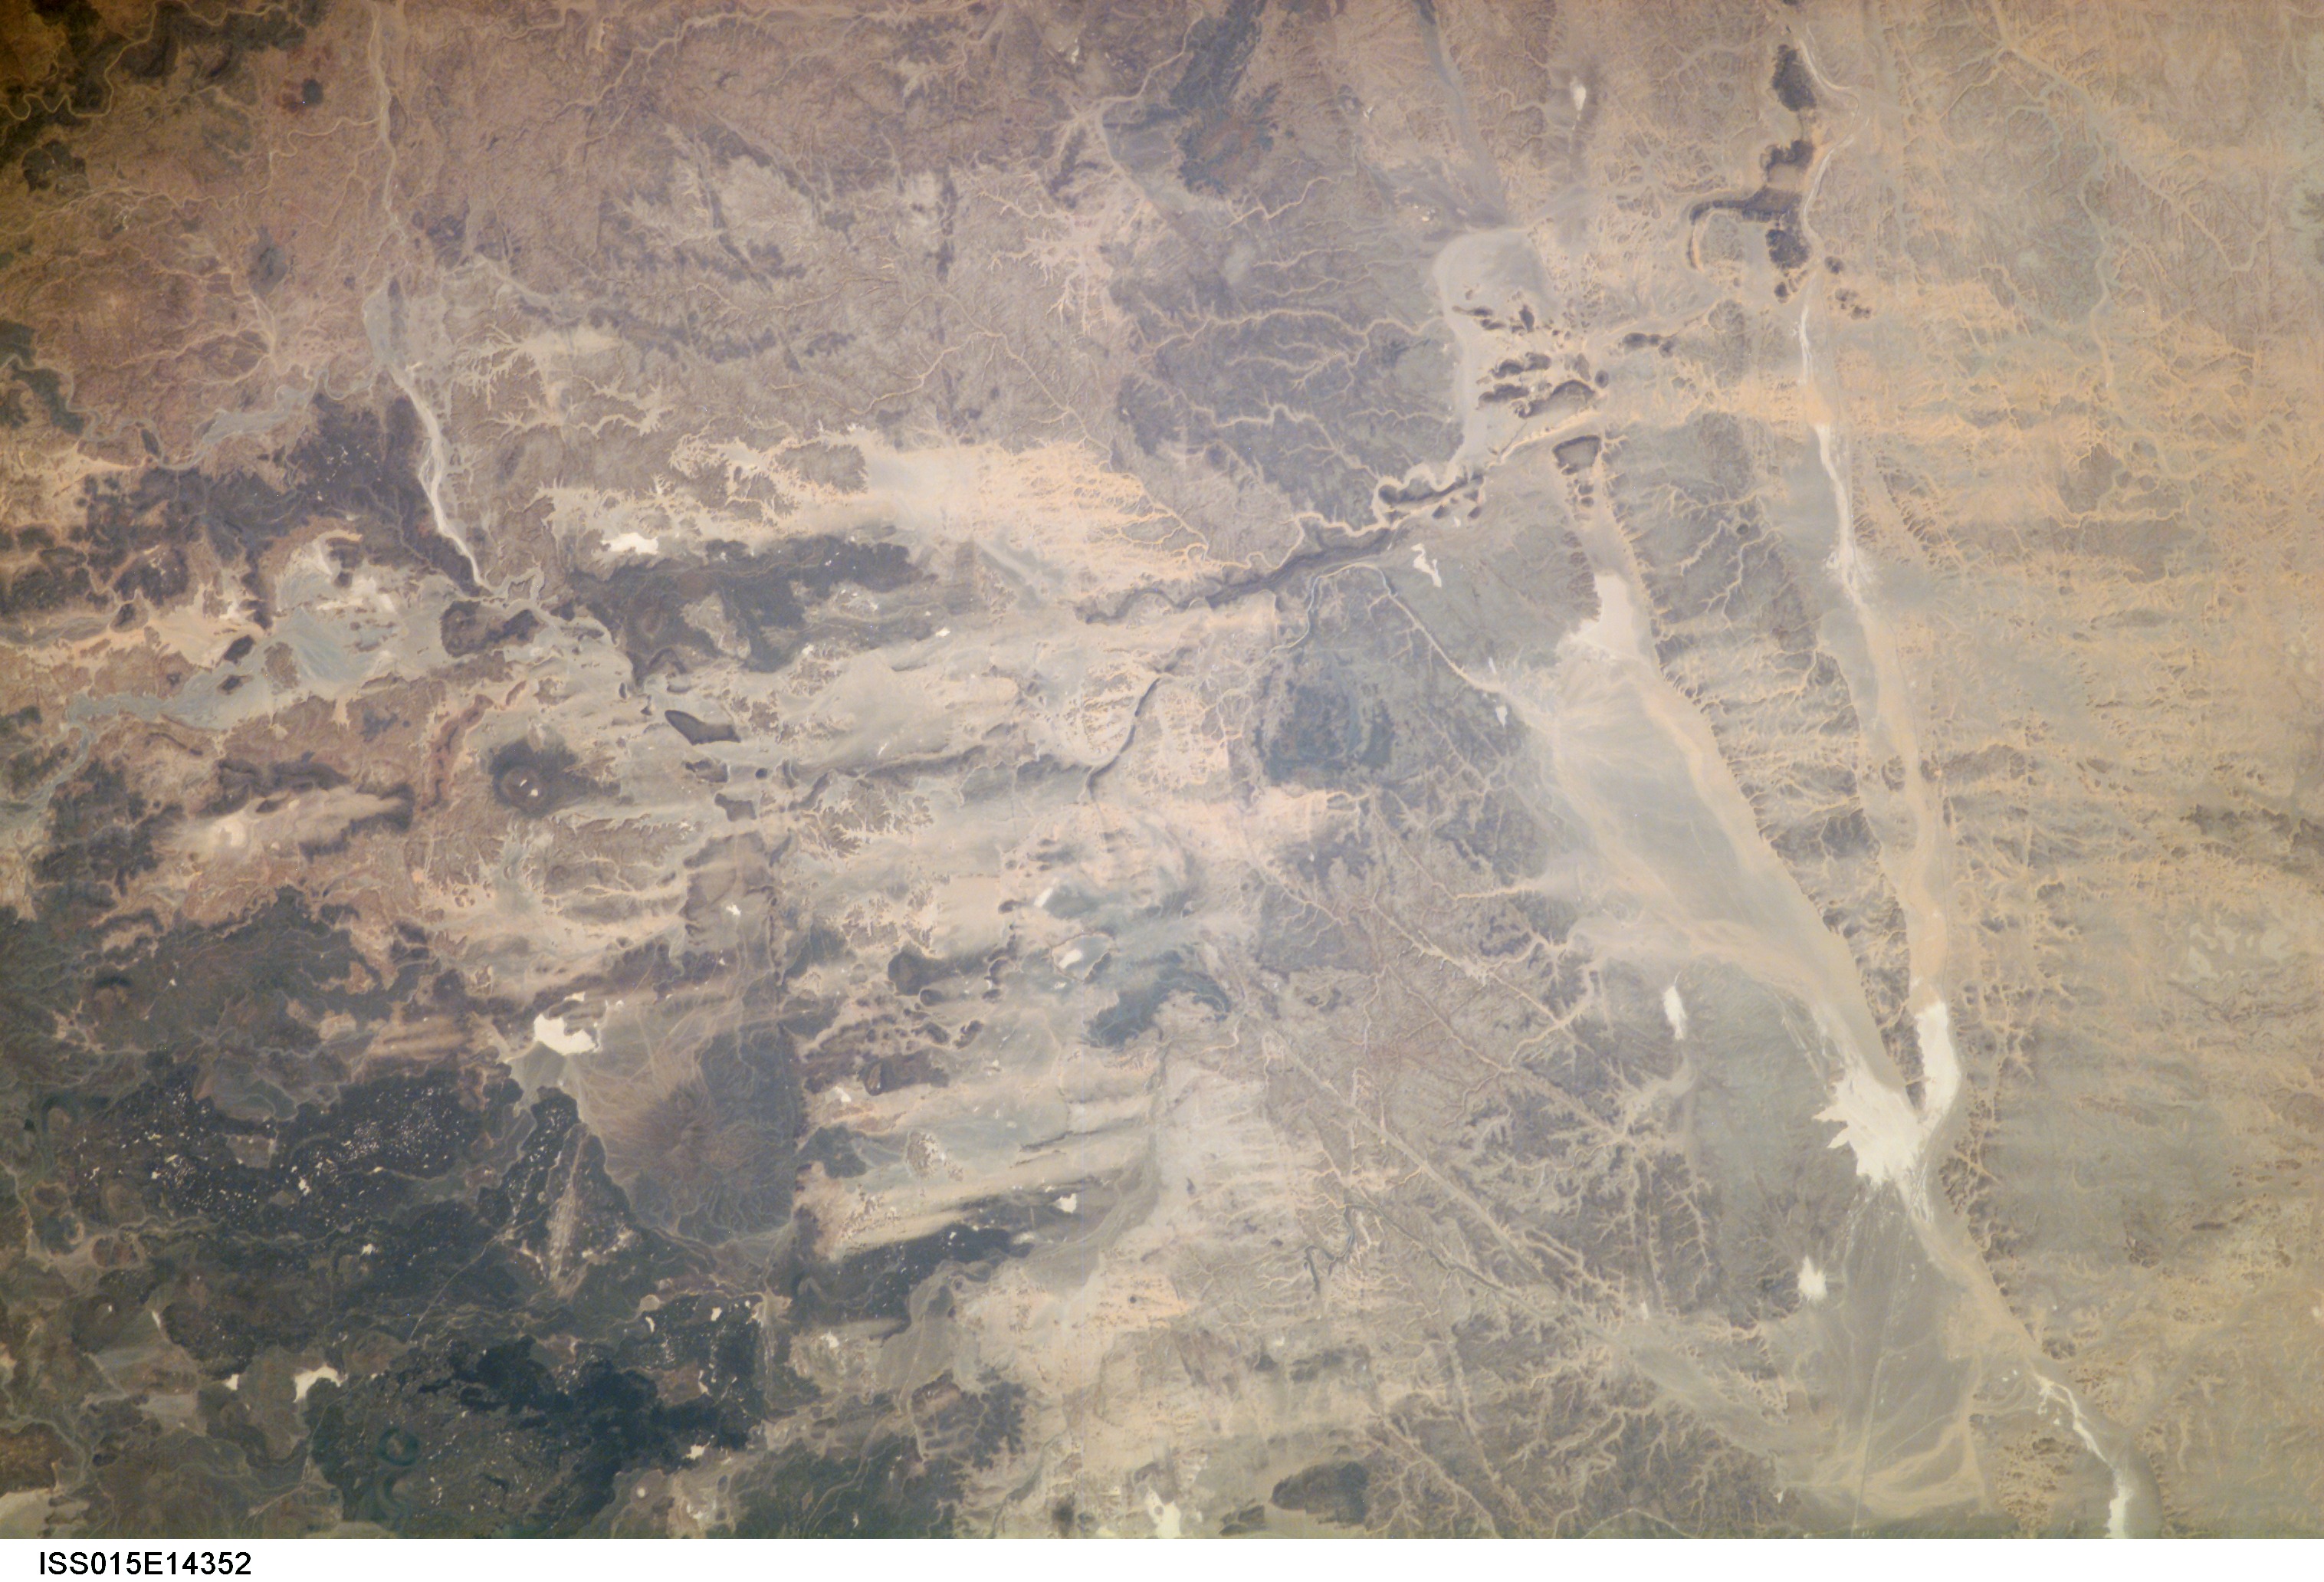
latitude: 27.5
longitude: 37.5
